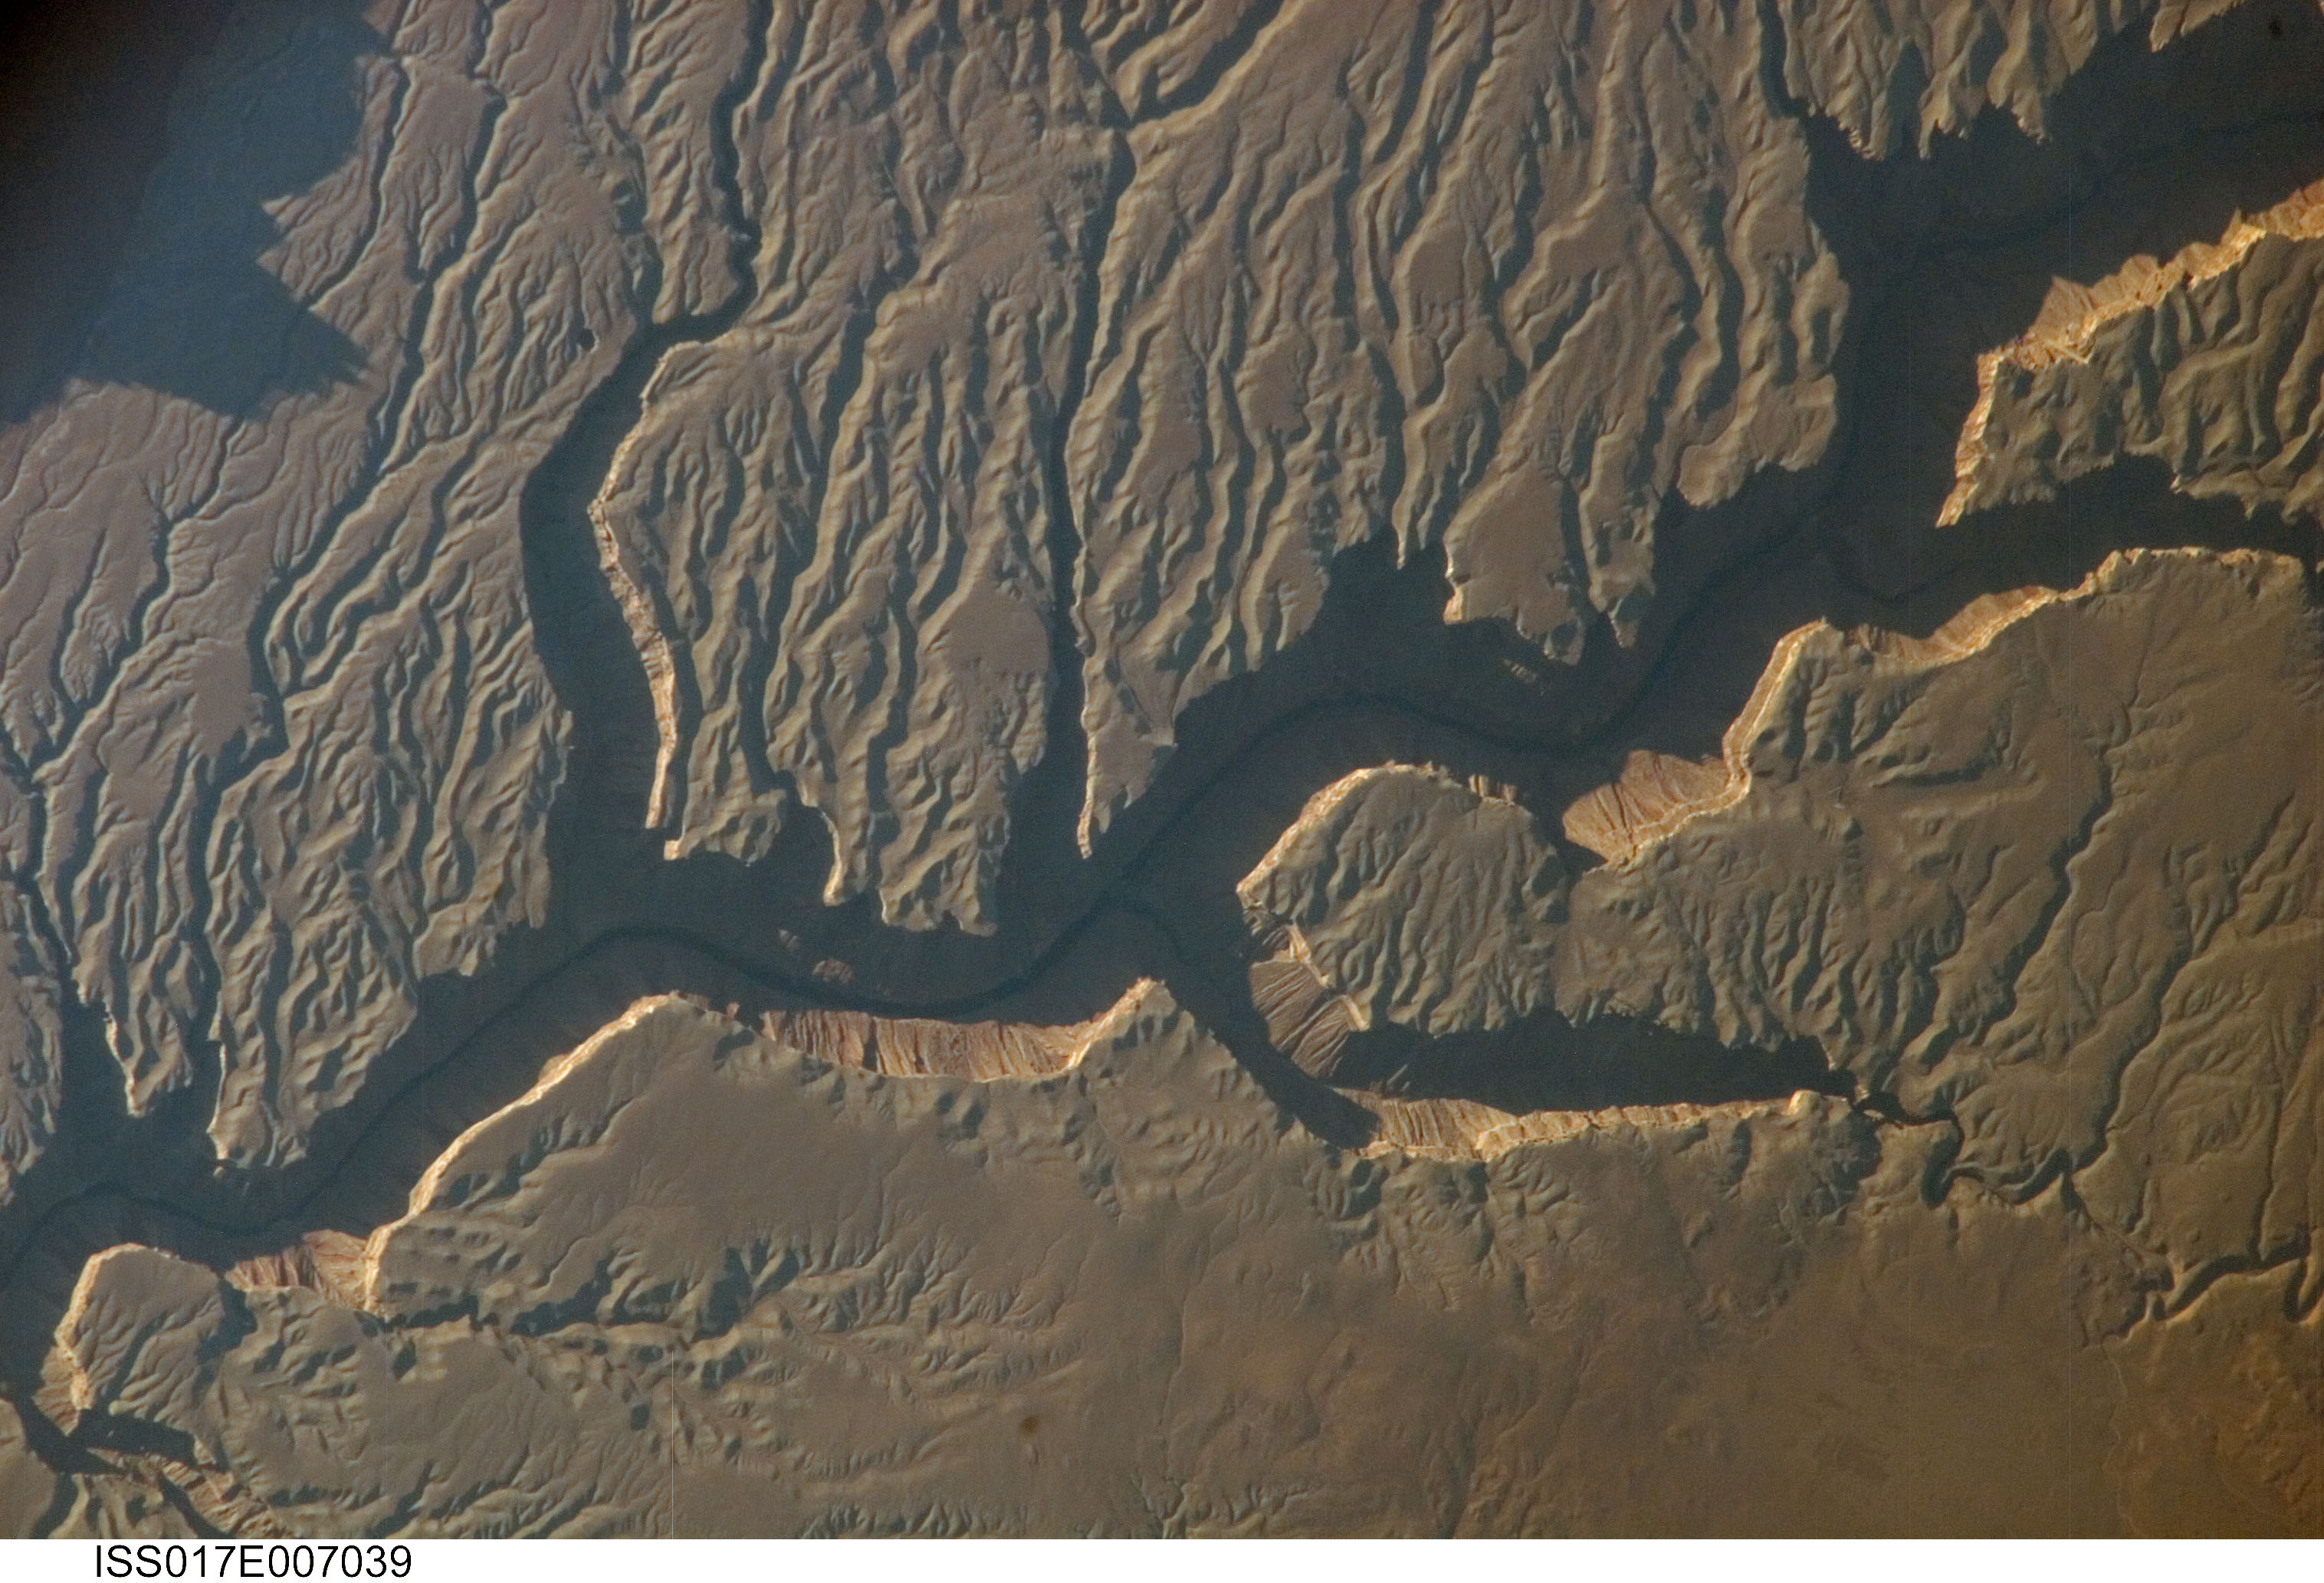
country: USA-ARIZONA
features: COLORADO RIVER, MARBLE CANYON
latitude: 36.7
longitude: -111.7
